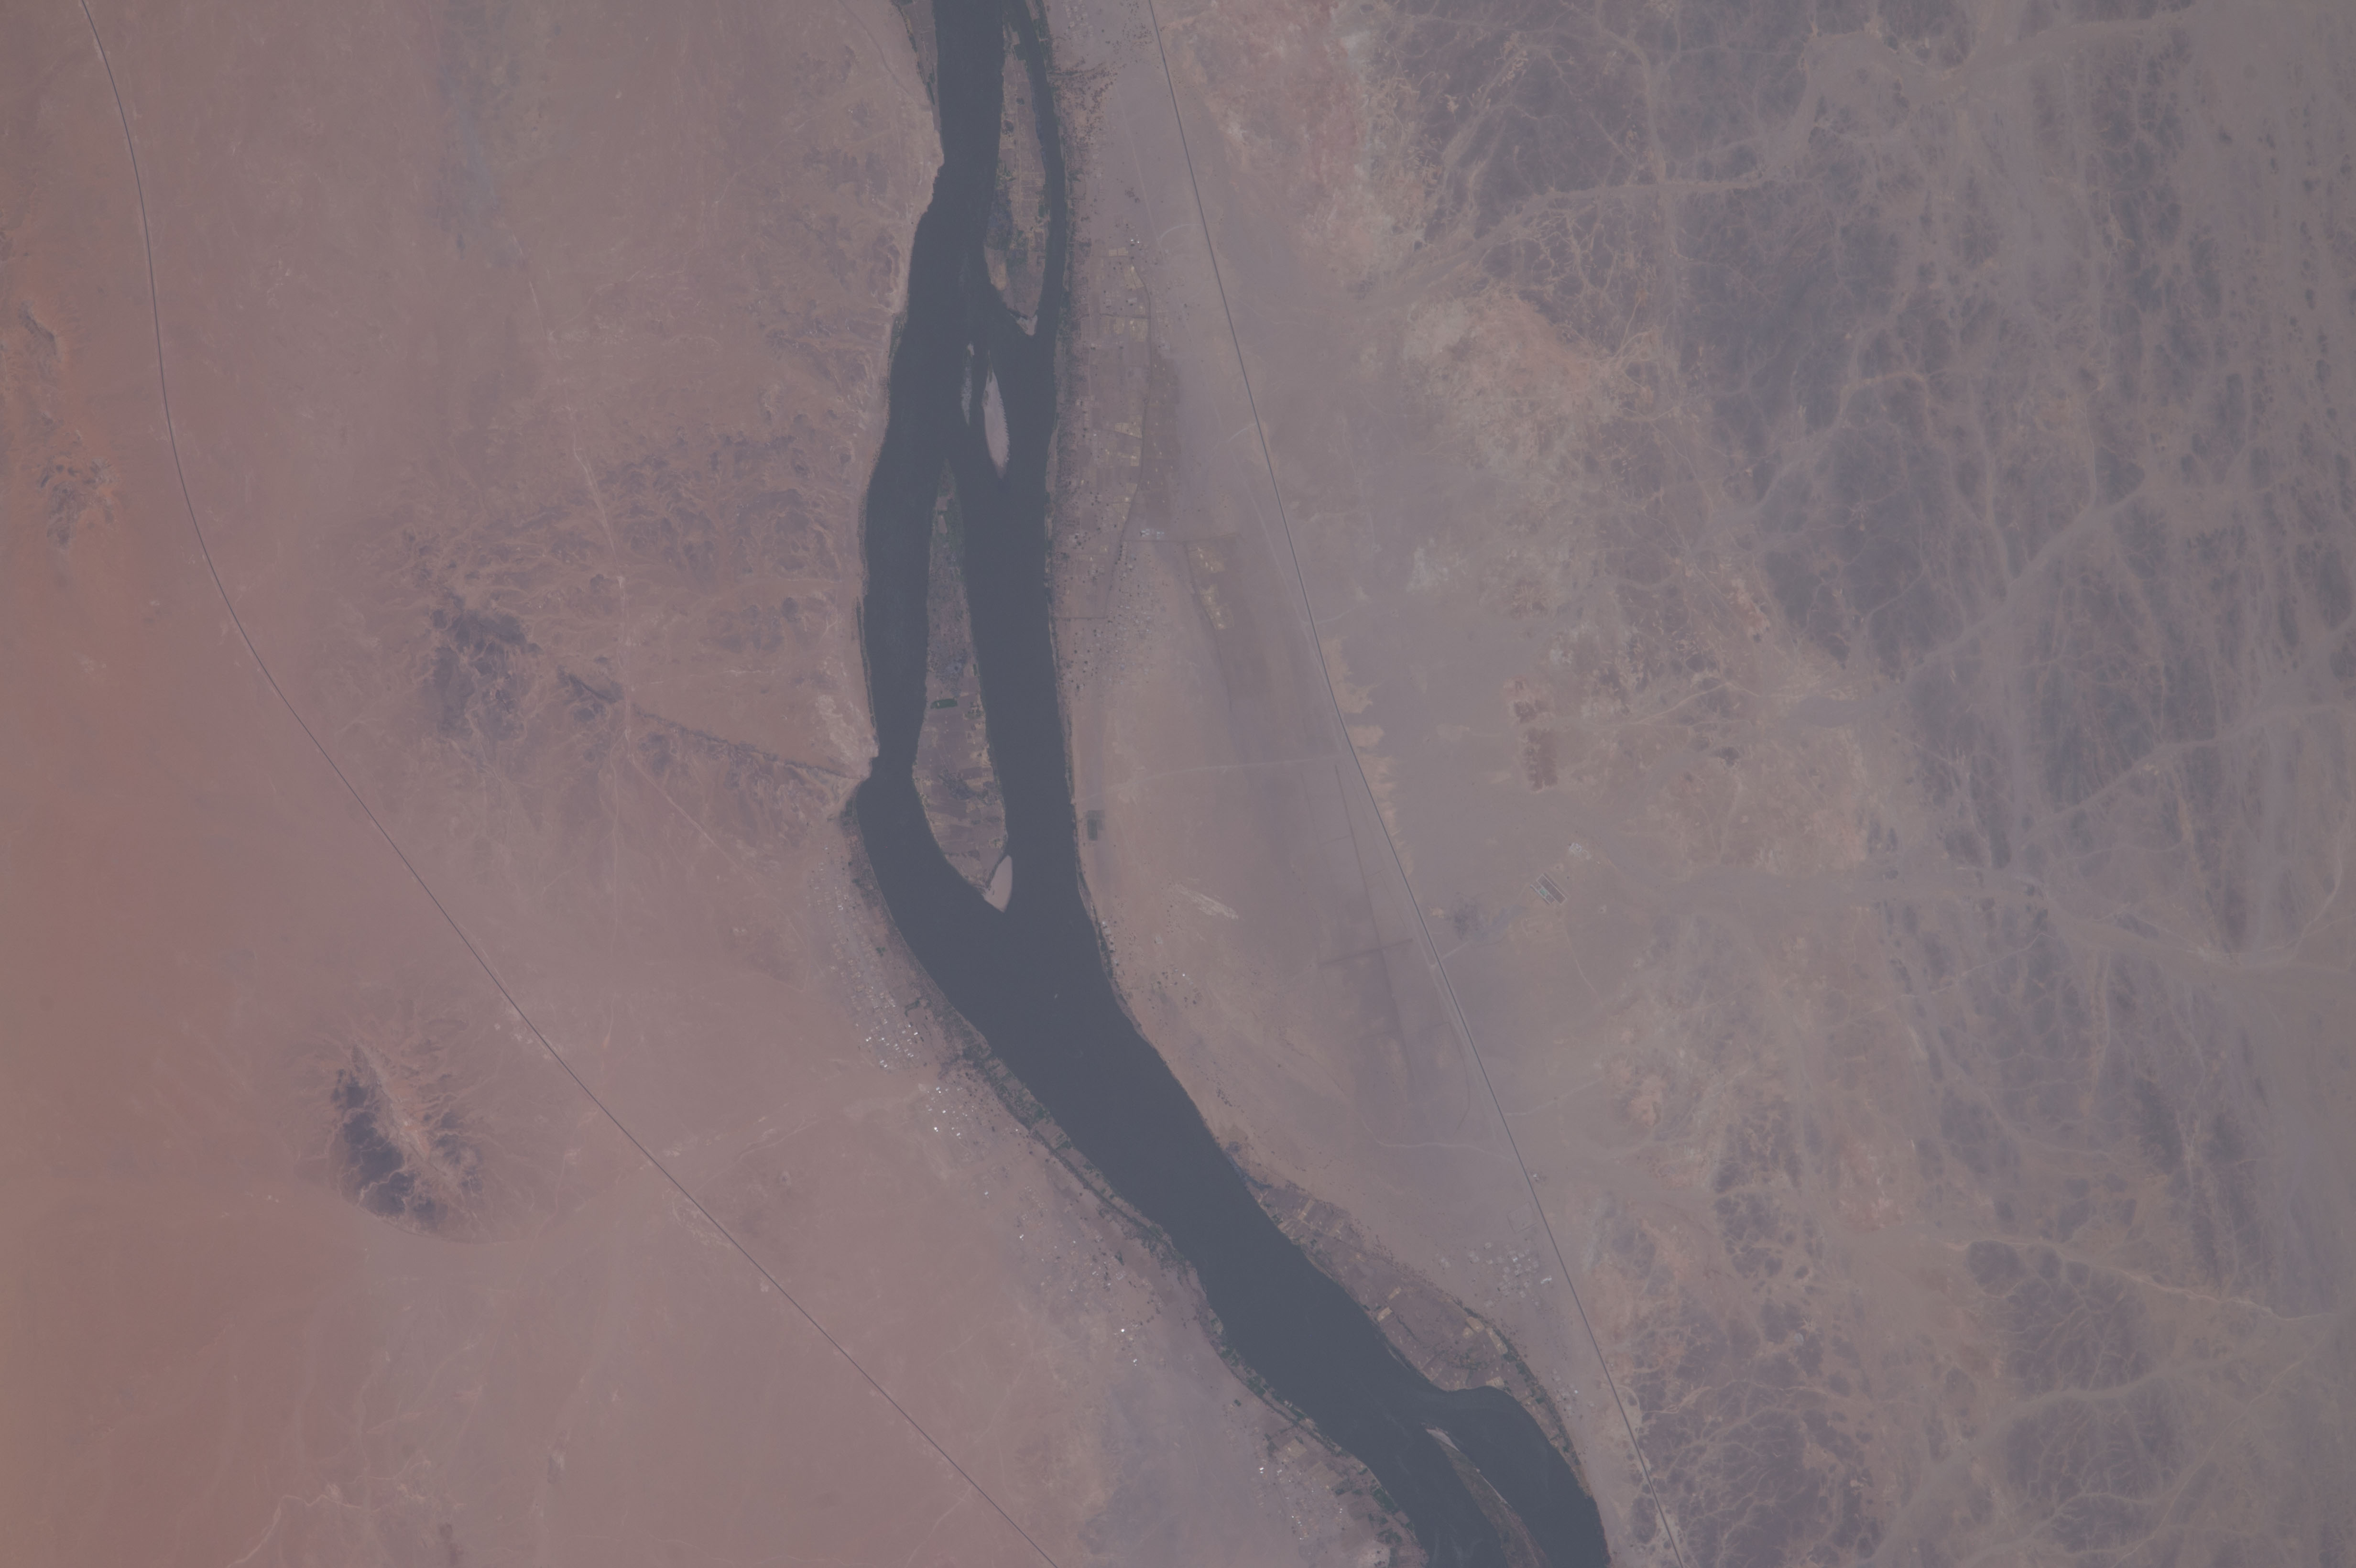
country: SUDAN
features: NUBIAN DESERT, NILE RIVER, NORTHERN, OSHOMATTO
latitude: 20.5
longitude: 30.3
